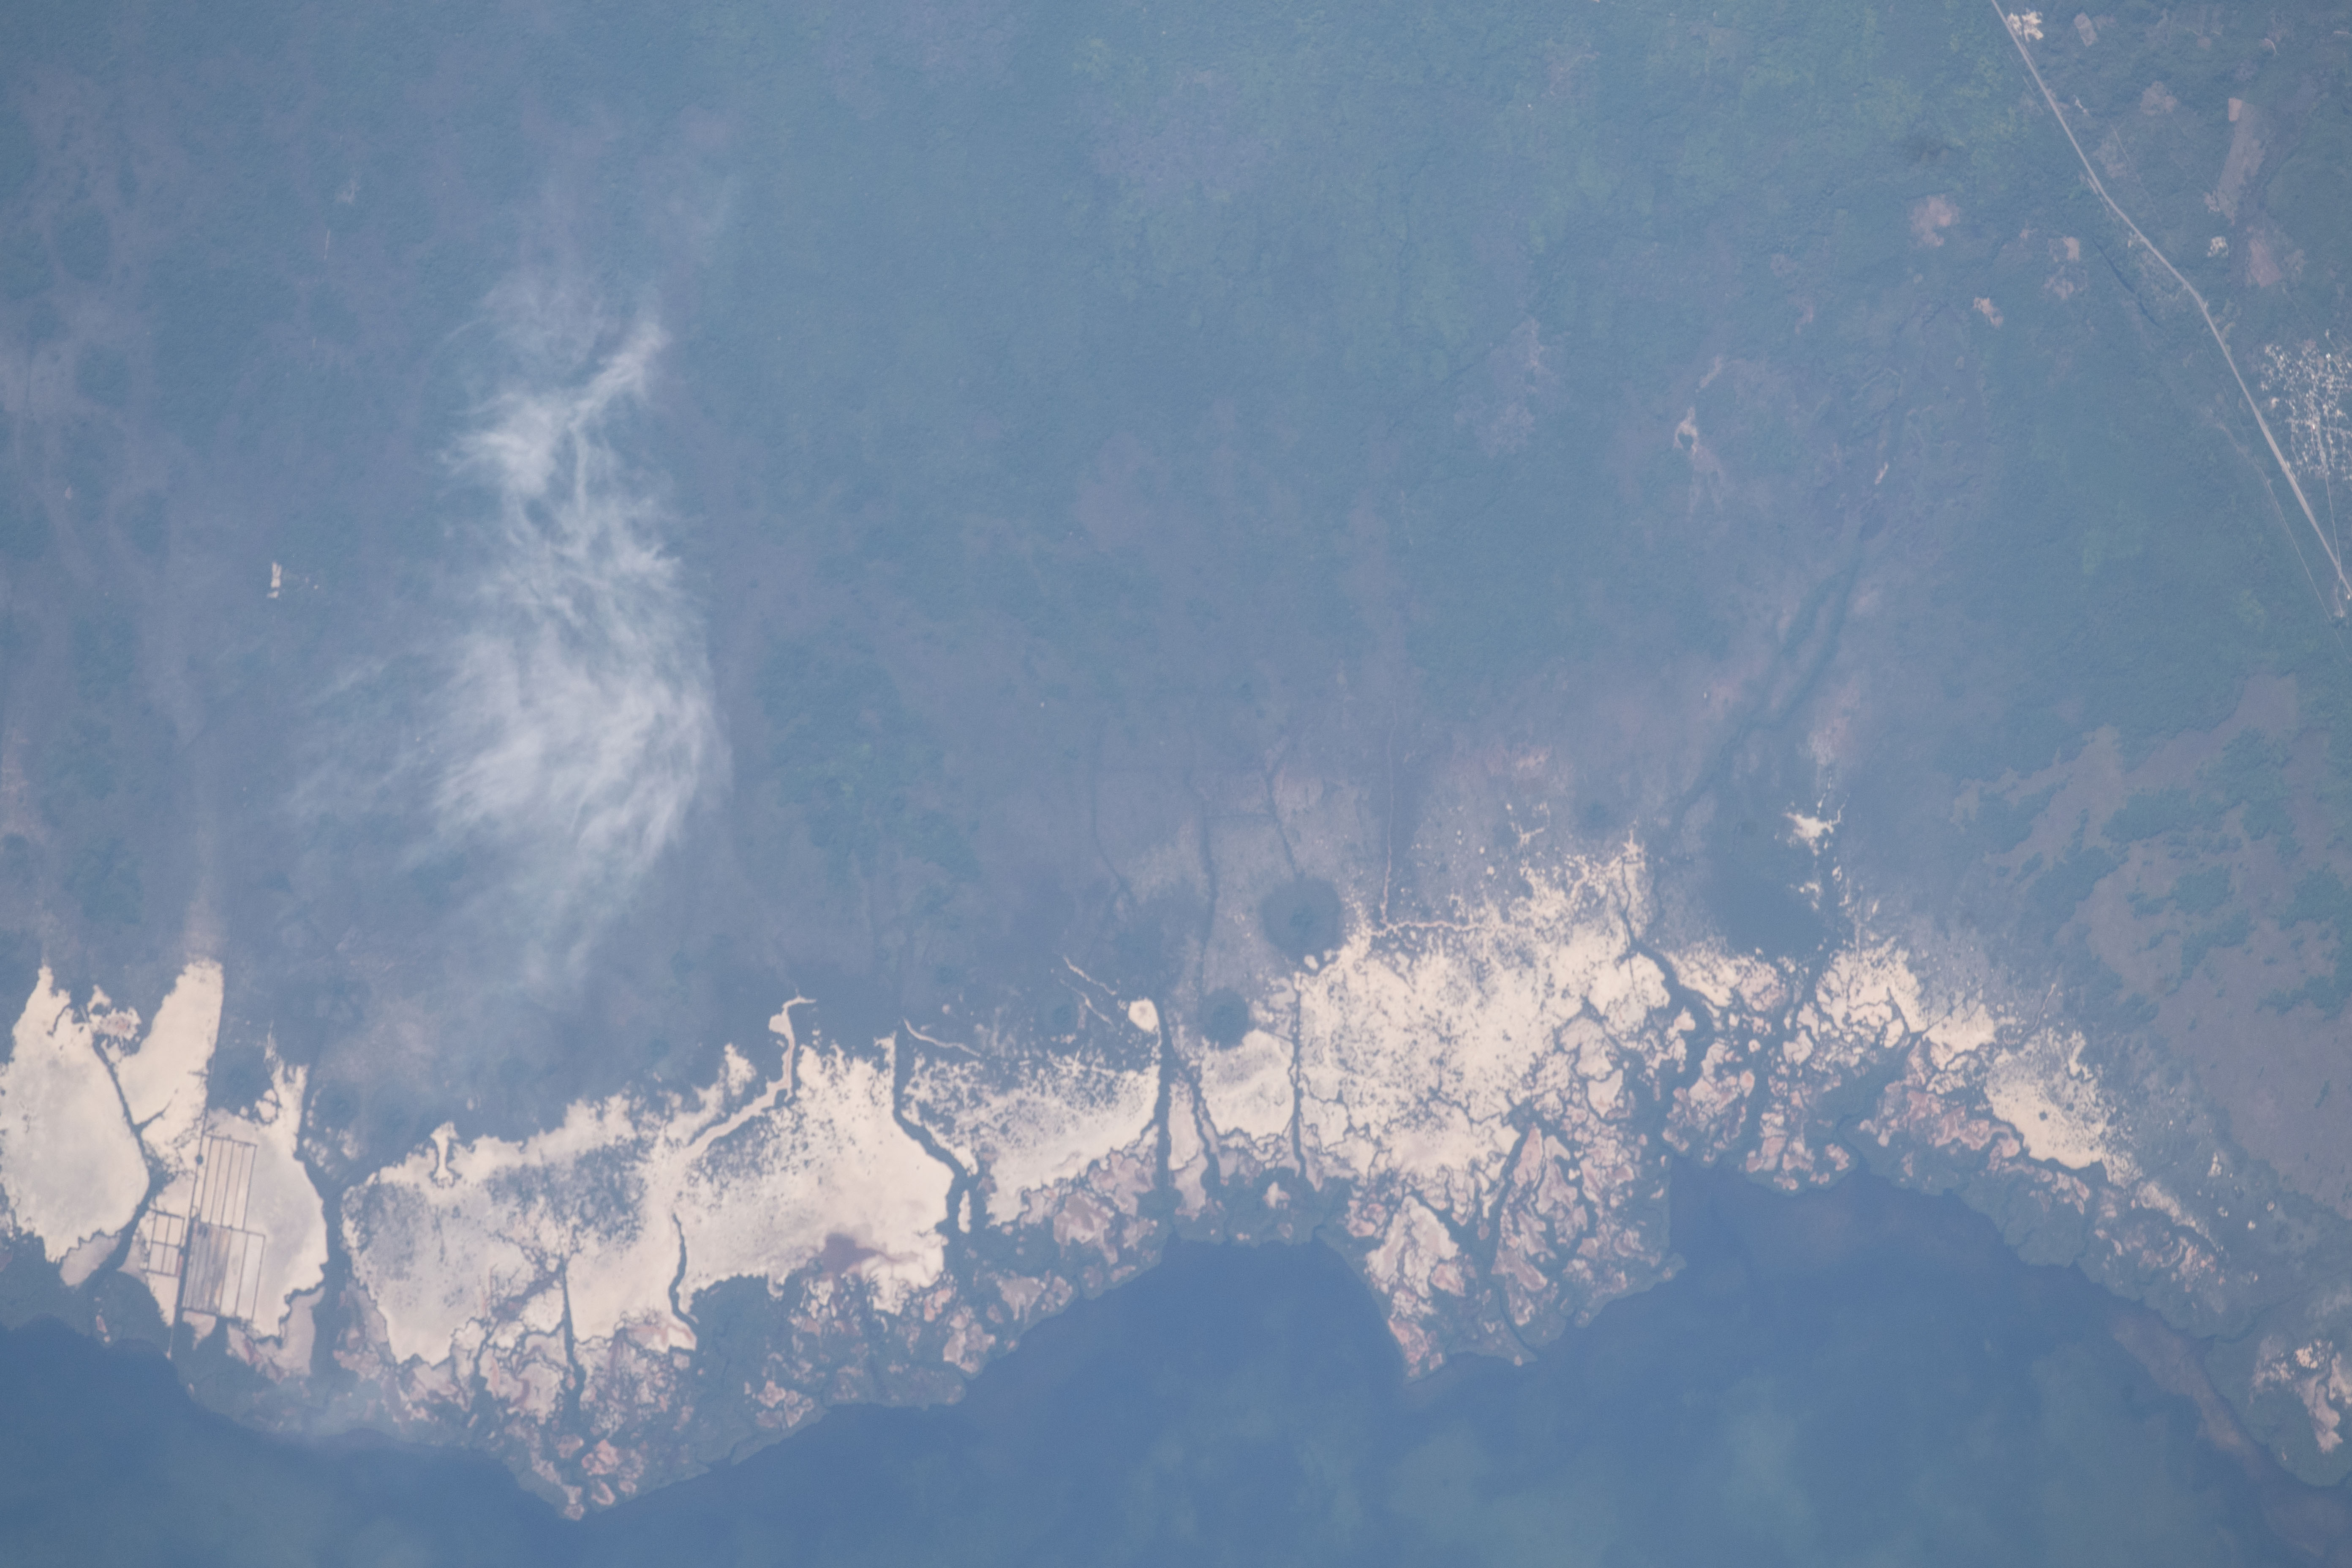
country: MEXICO
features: LA COSTA CITY, CAMPECHE CITY
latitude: 20.0
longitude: -90.4
